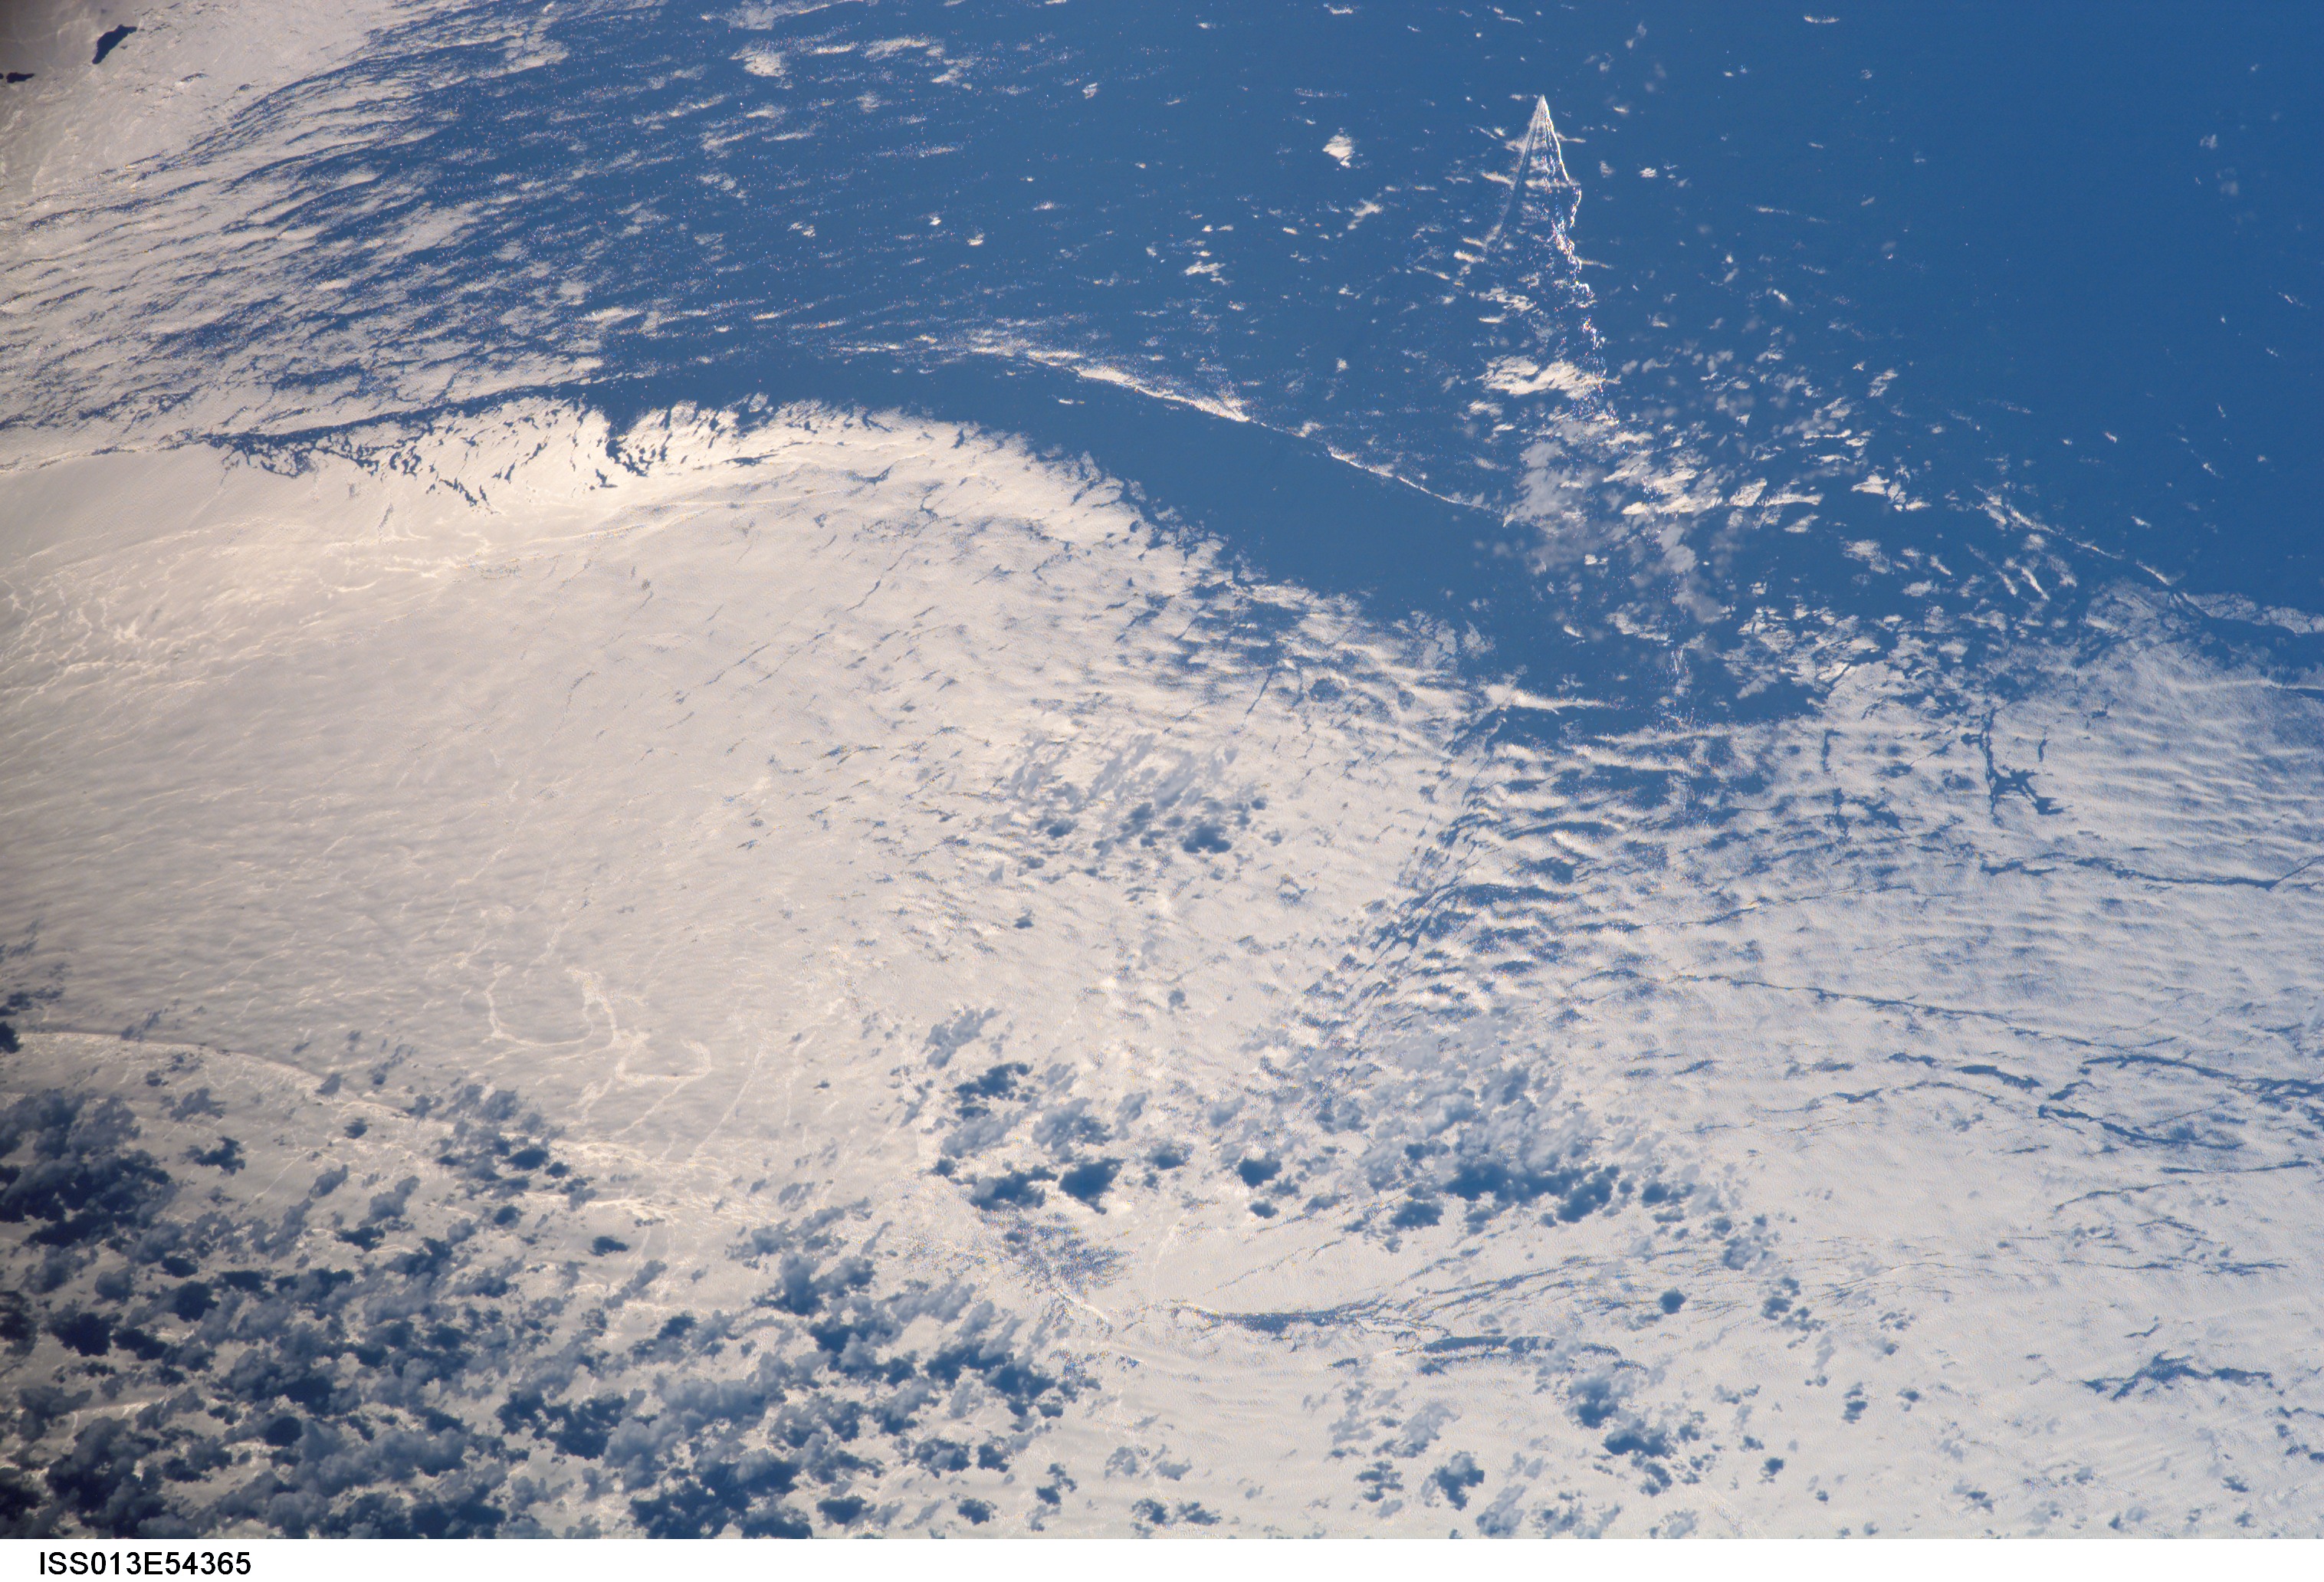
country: CHINA
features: SUNGLINT, WAVES, SOUTH CHINA SEA
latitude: 20.0
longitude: 111.5
